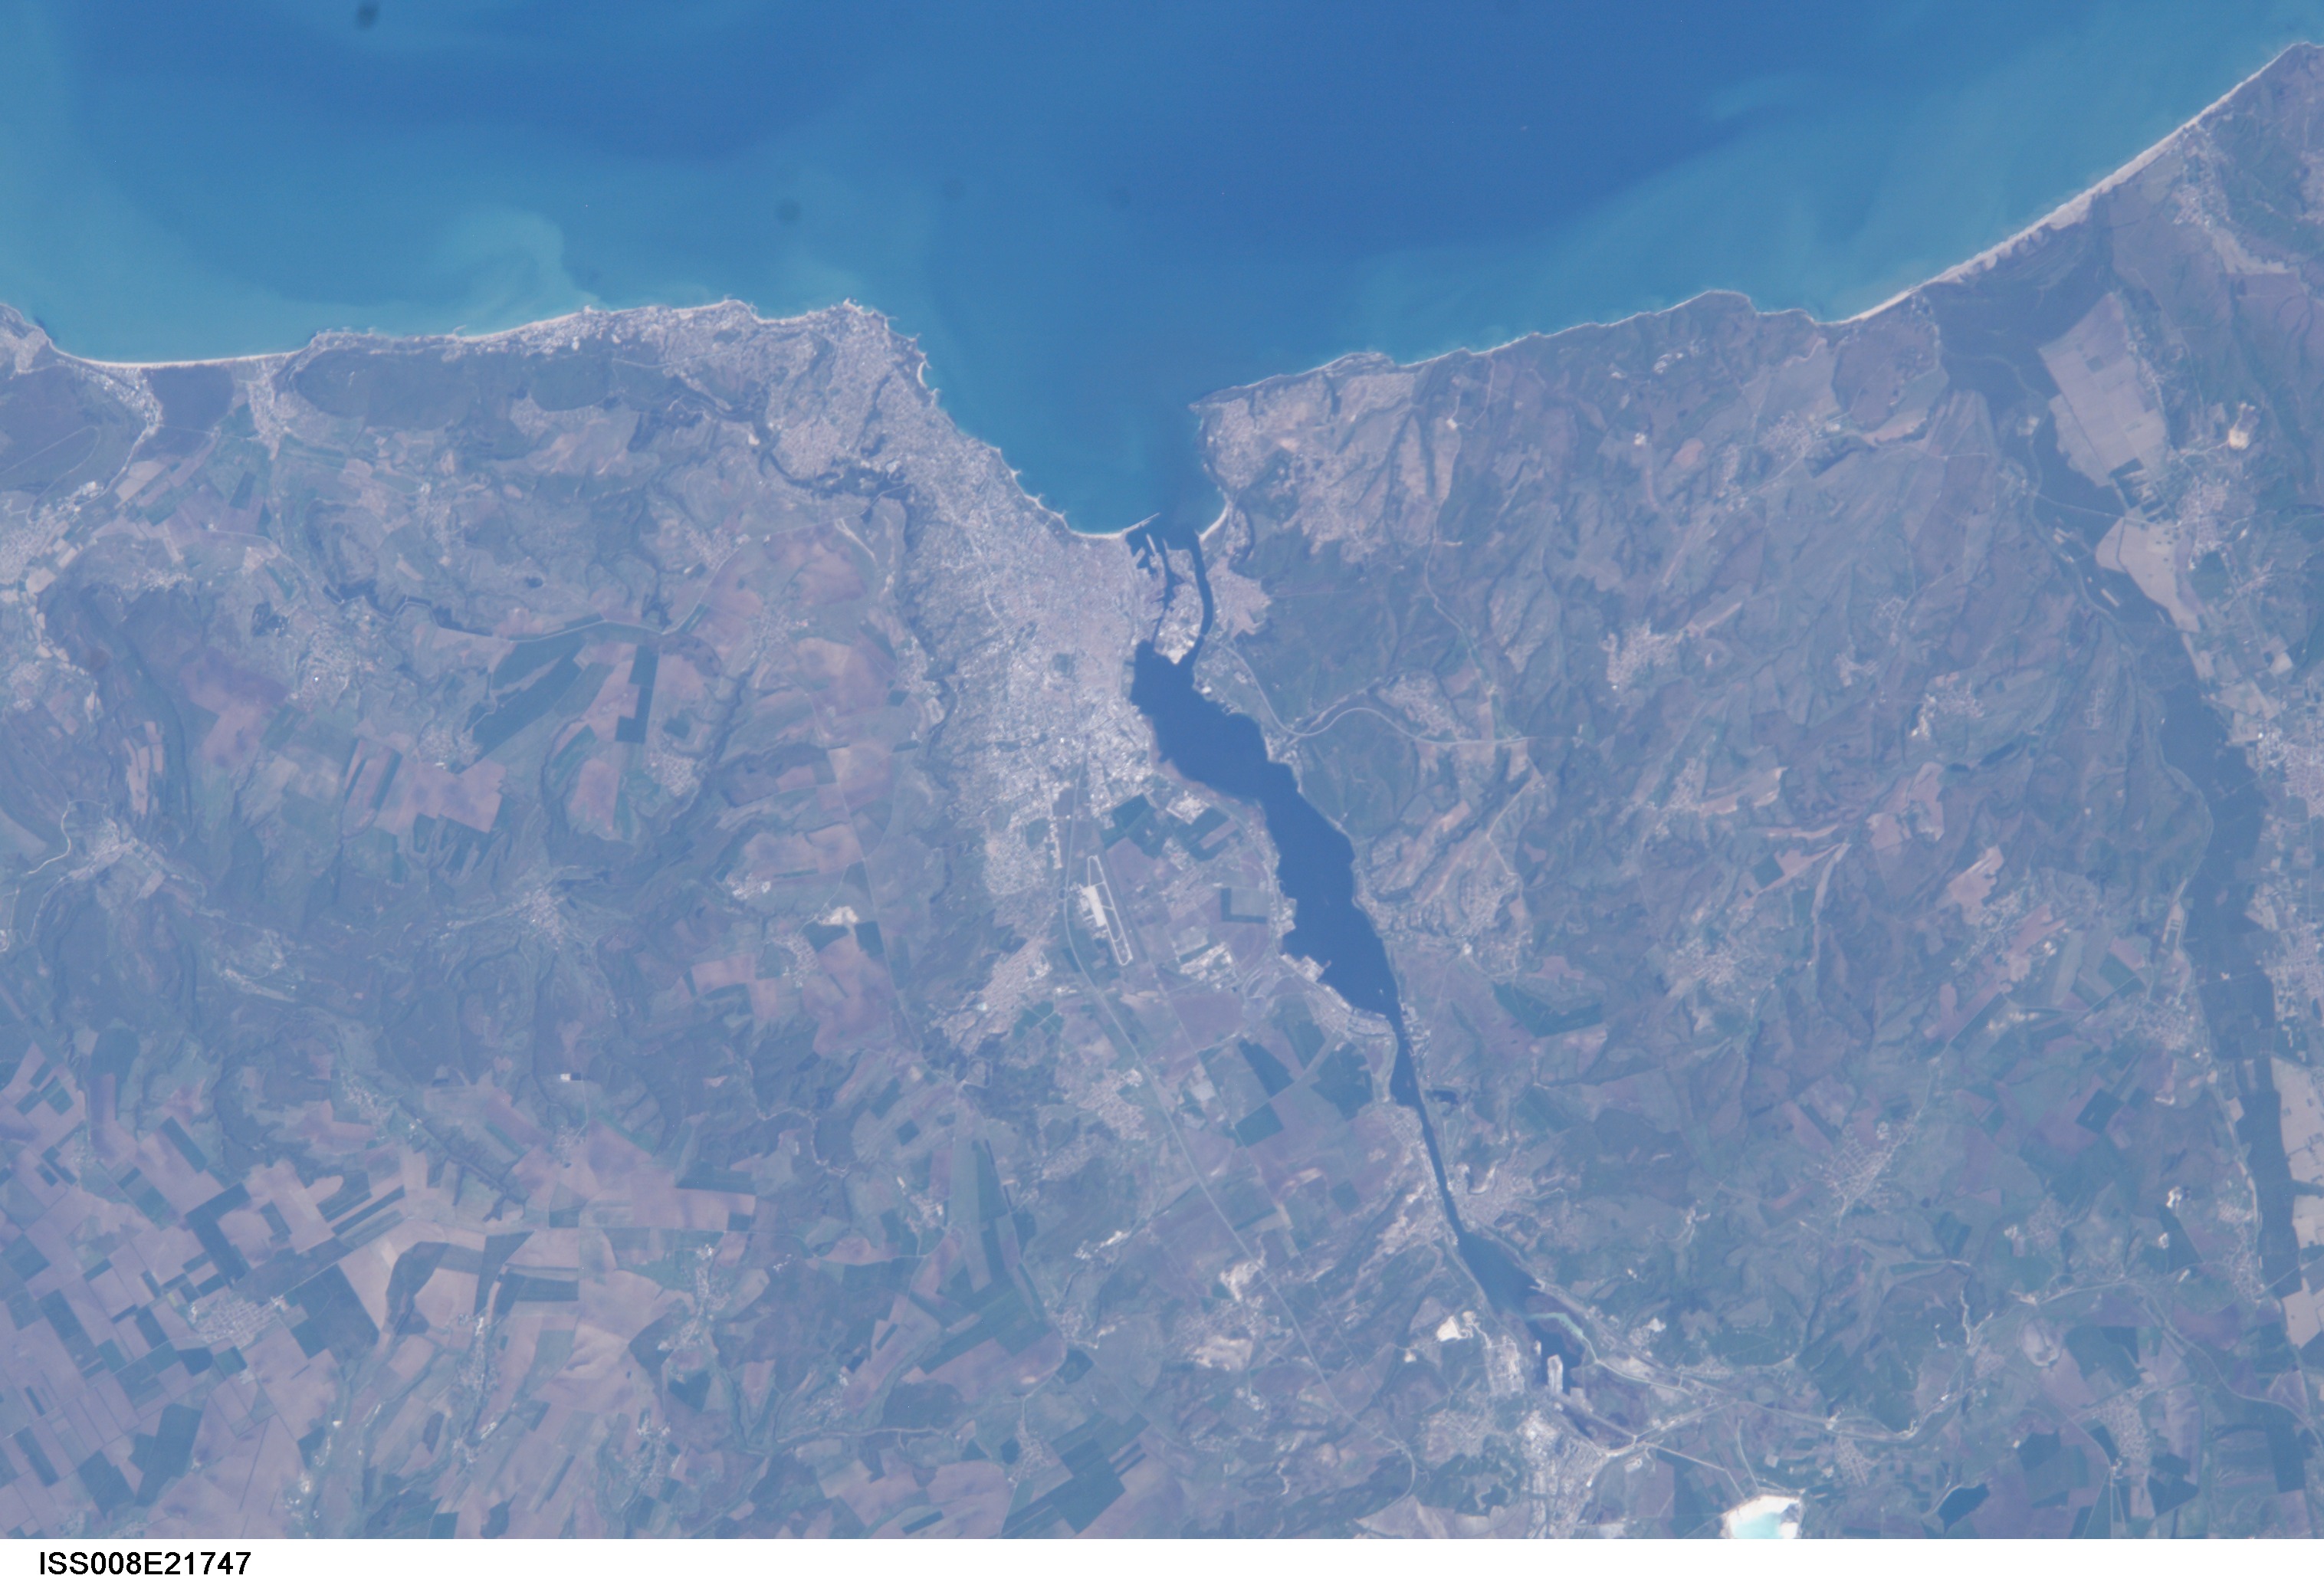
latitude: 43.0
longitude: 28.0
